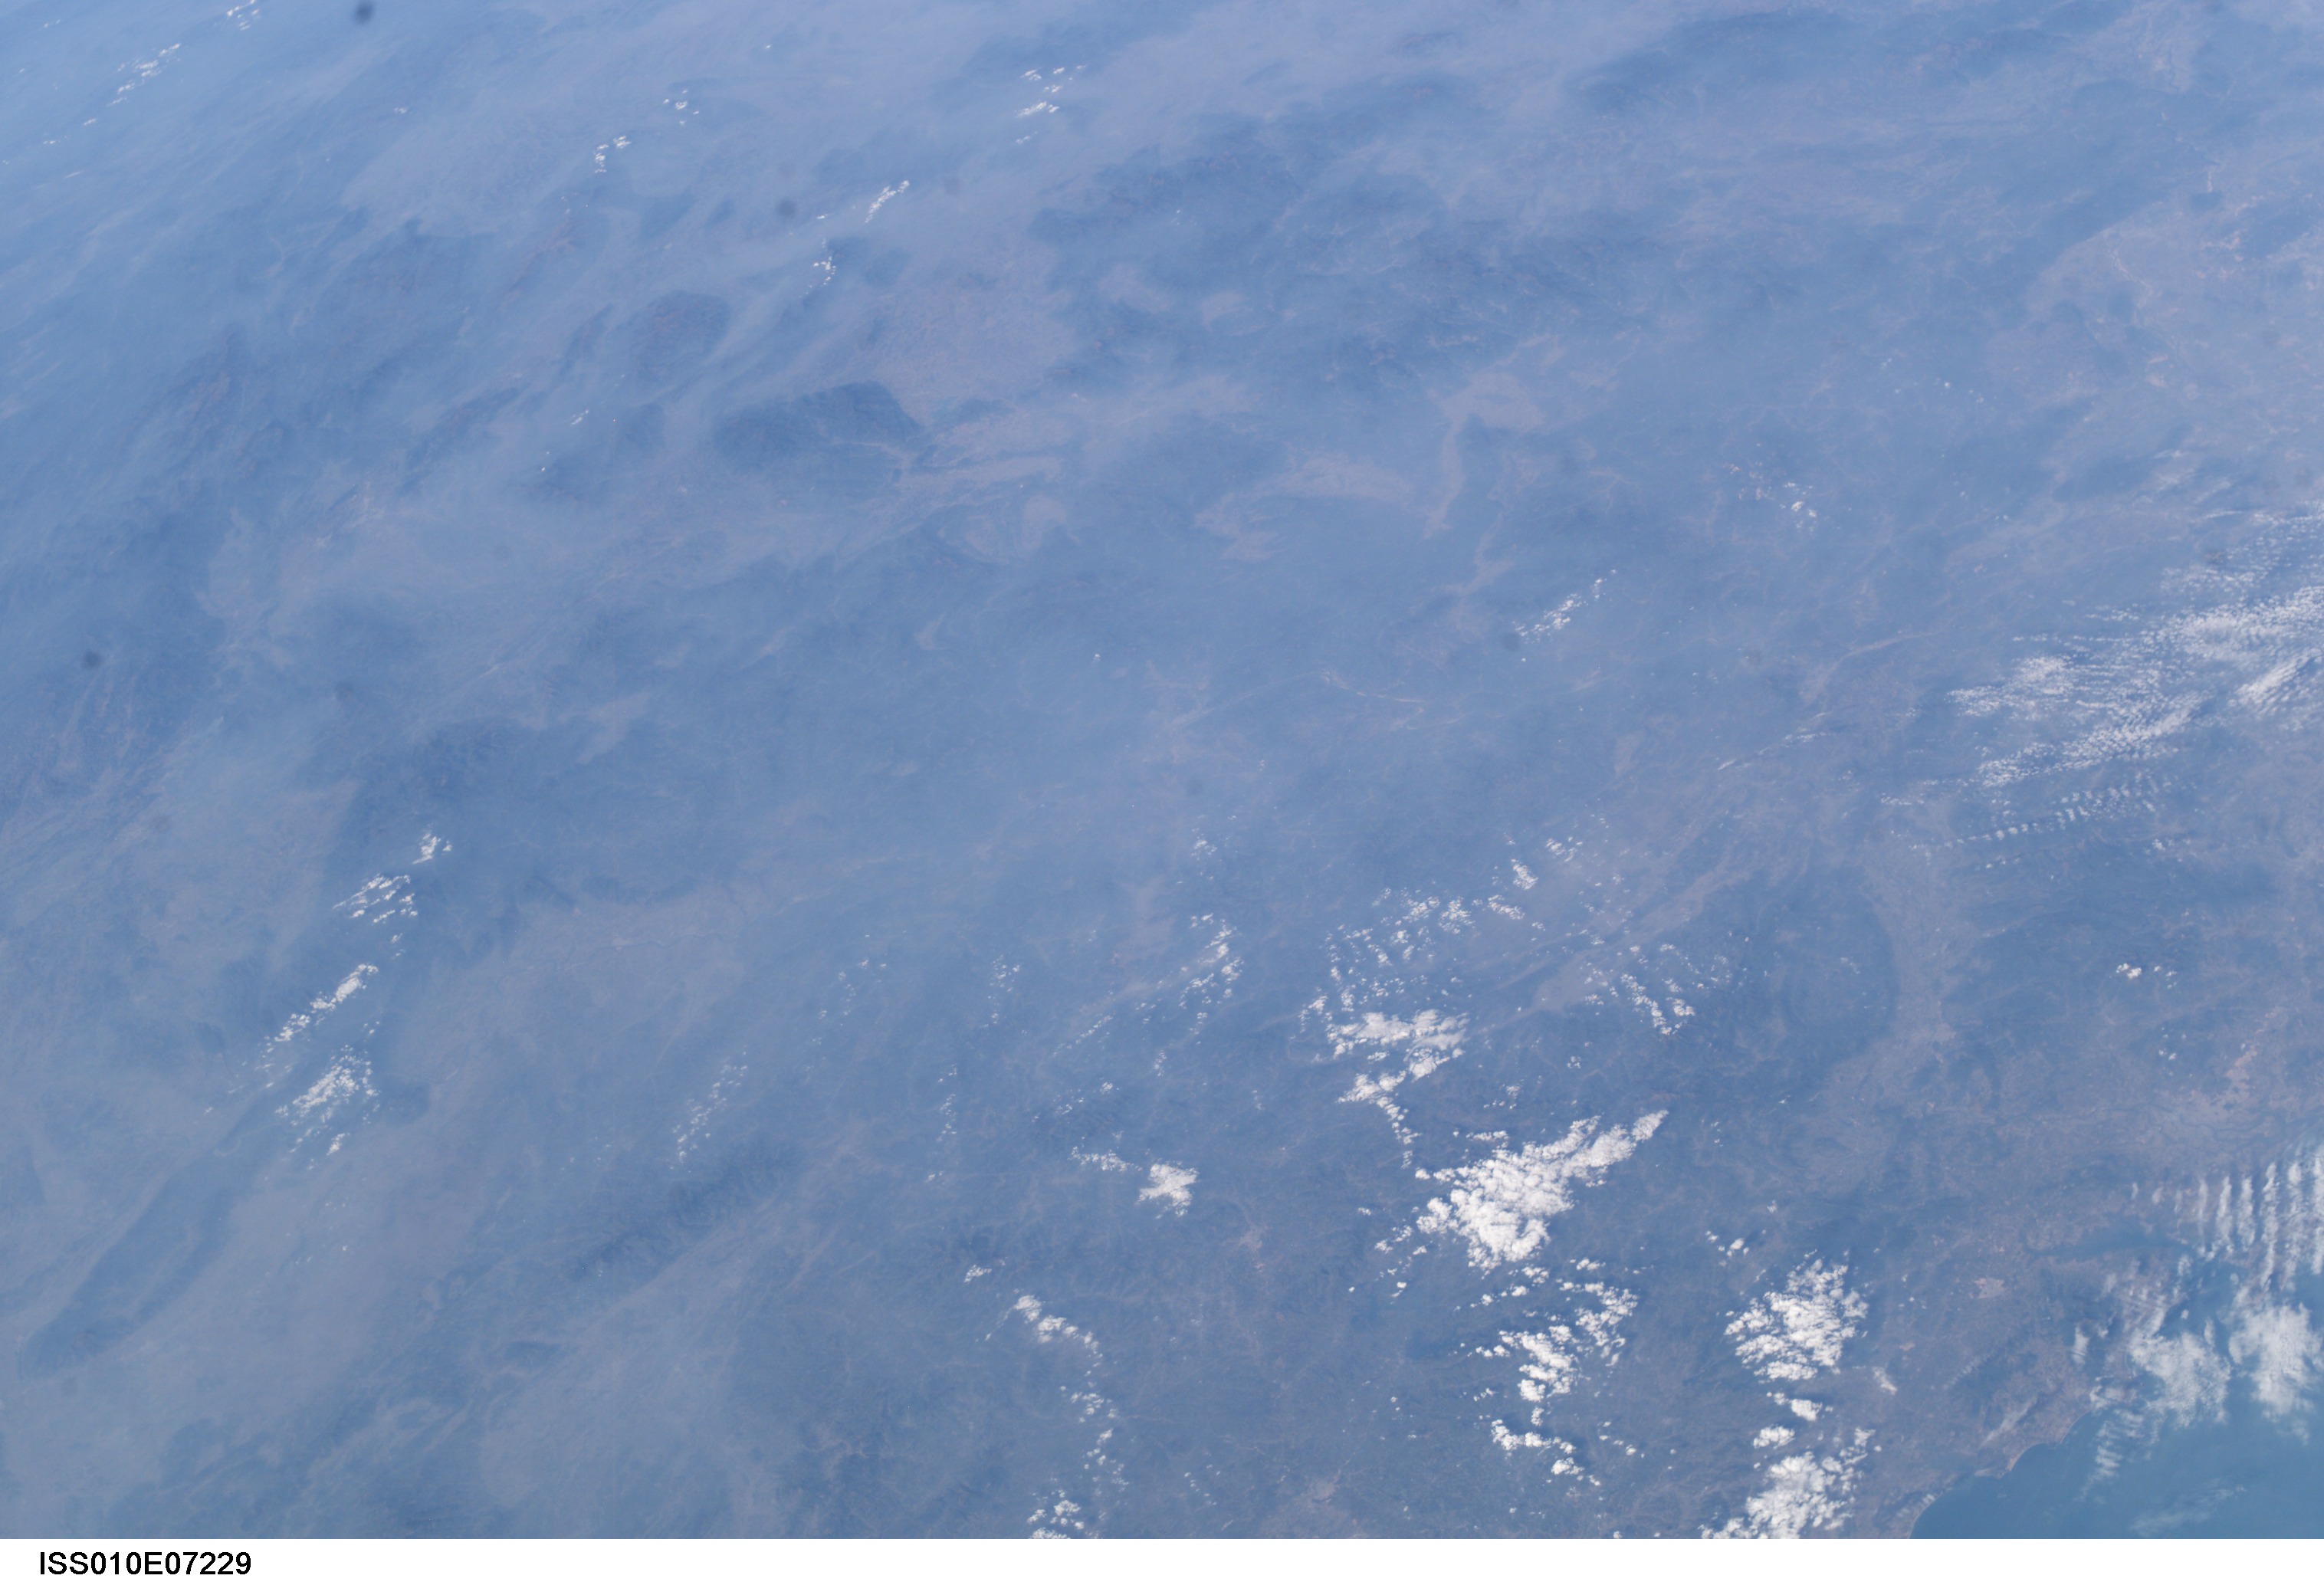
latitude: 23.5
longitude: 110.5
